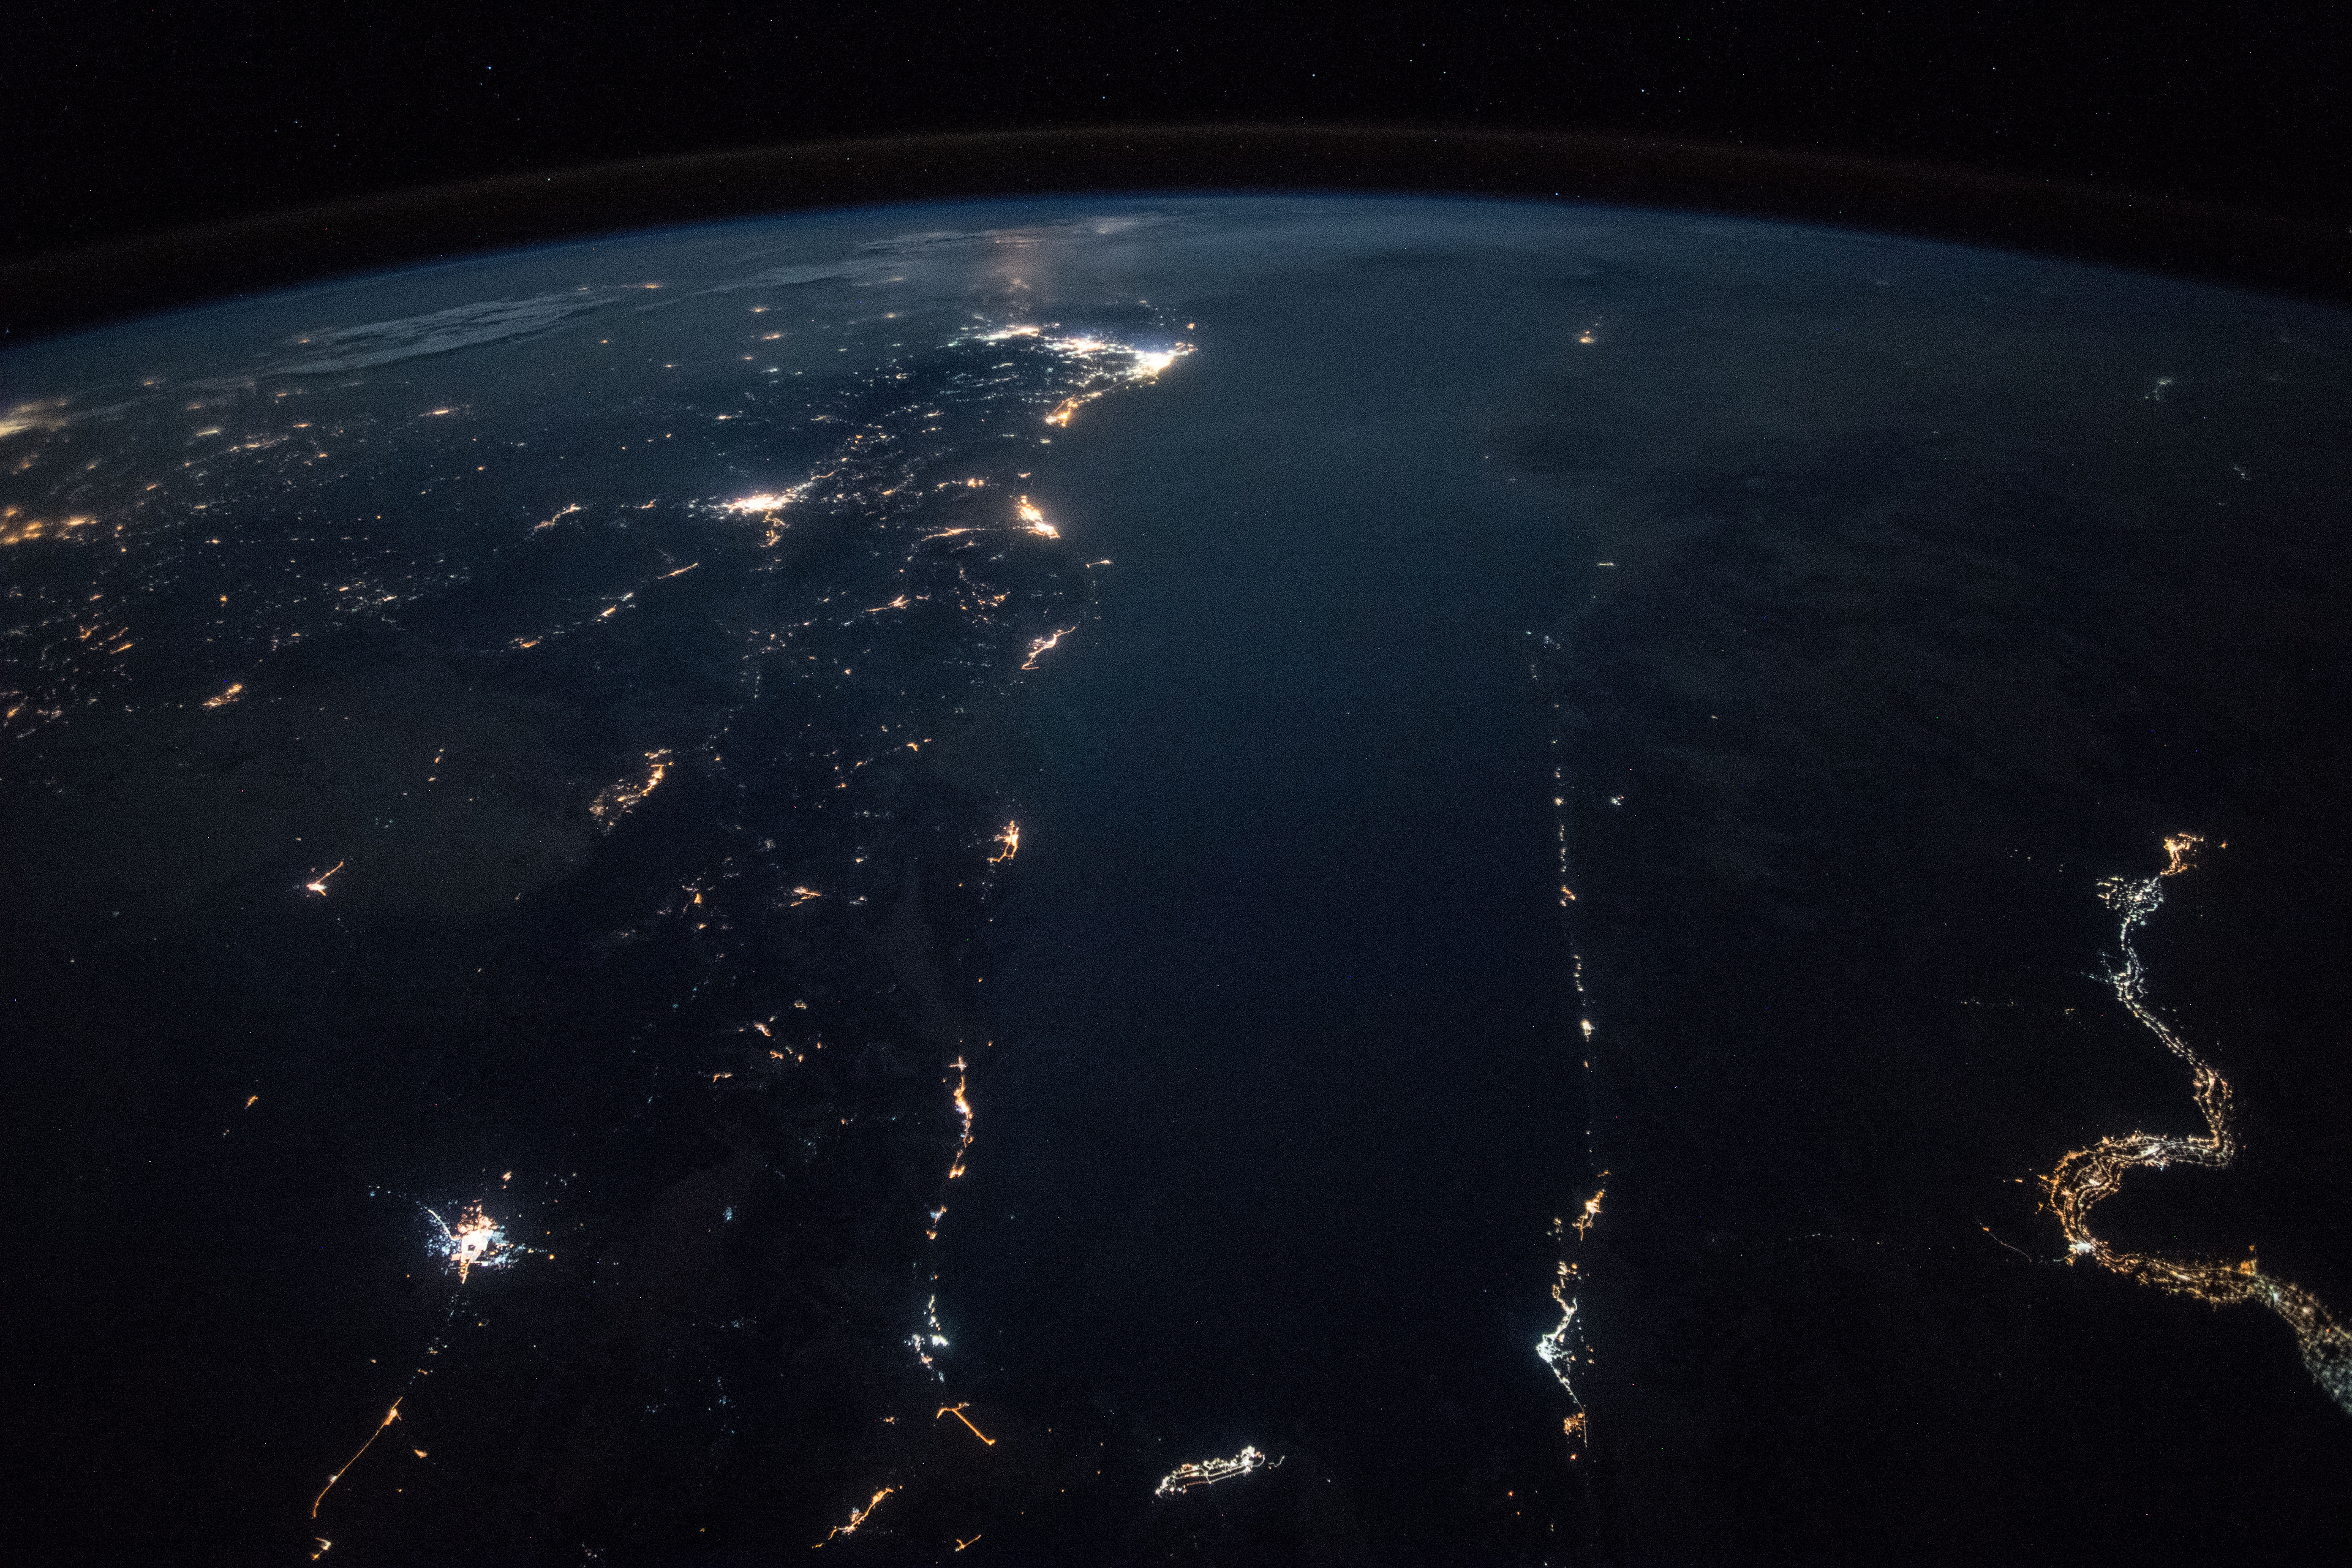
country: SAUDI ARABIA
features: RED SEA, GULF OF SUEZ, GULF OF AQABA, EASTERN DESERT, DUBA CITY, RAS MOHAMMED CITY, SHARM EL-SHEIKH, TABUK CITY, NIGHT, EARTH LIMB
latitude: 27.0
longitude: 35.4
